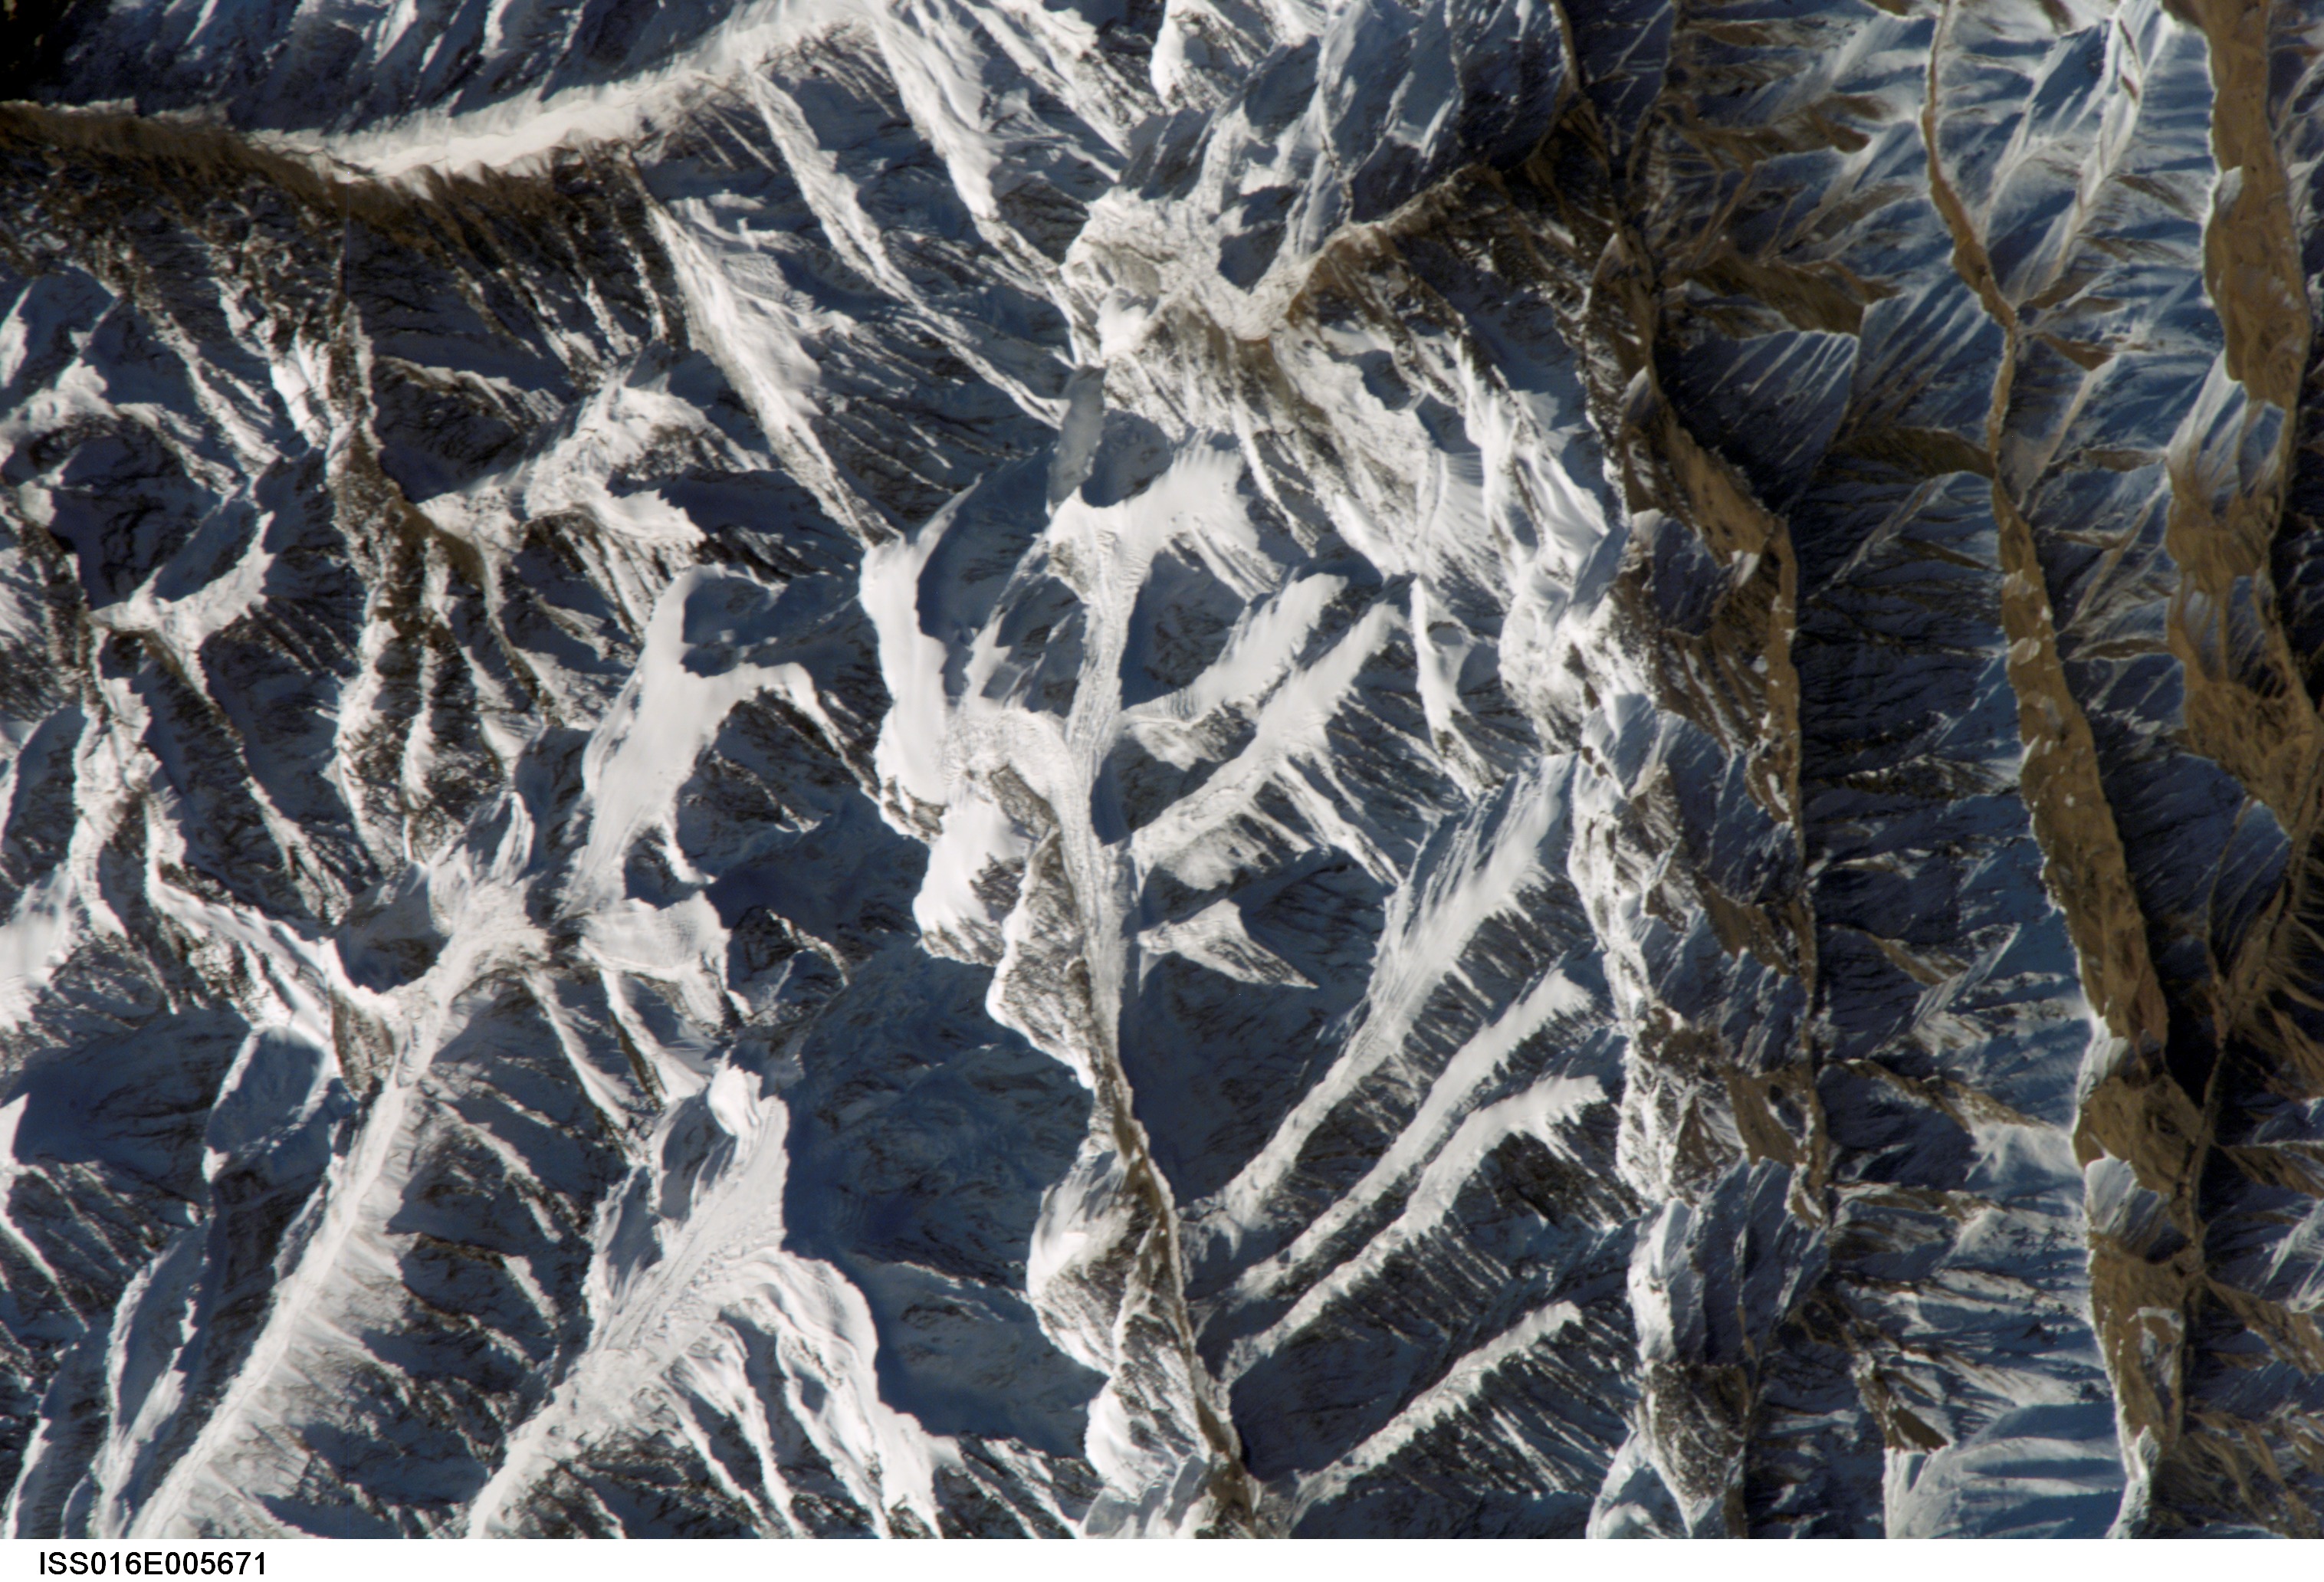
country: CHINA
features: BOHORO SHAN, SNOW
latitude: 43.4
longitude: 86.0
